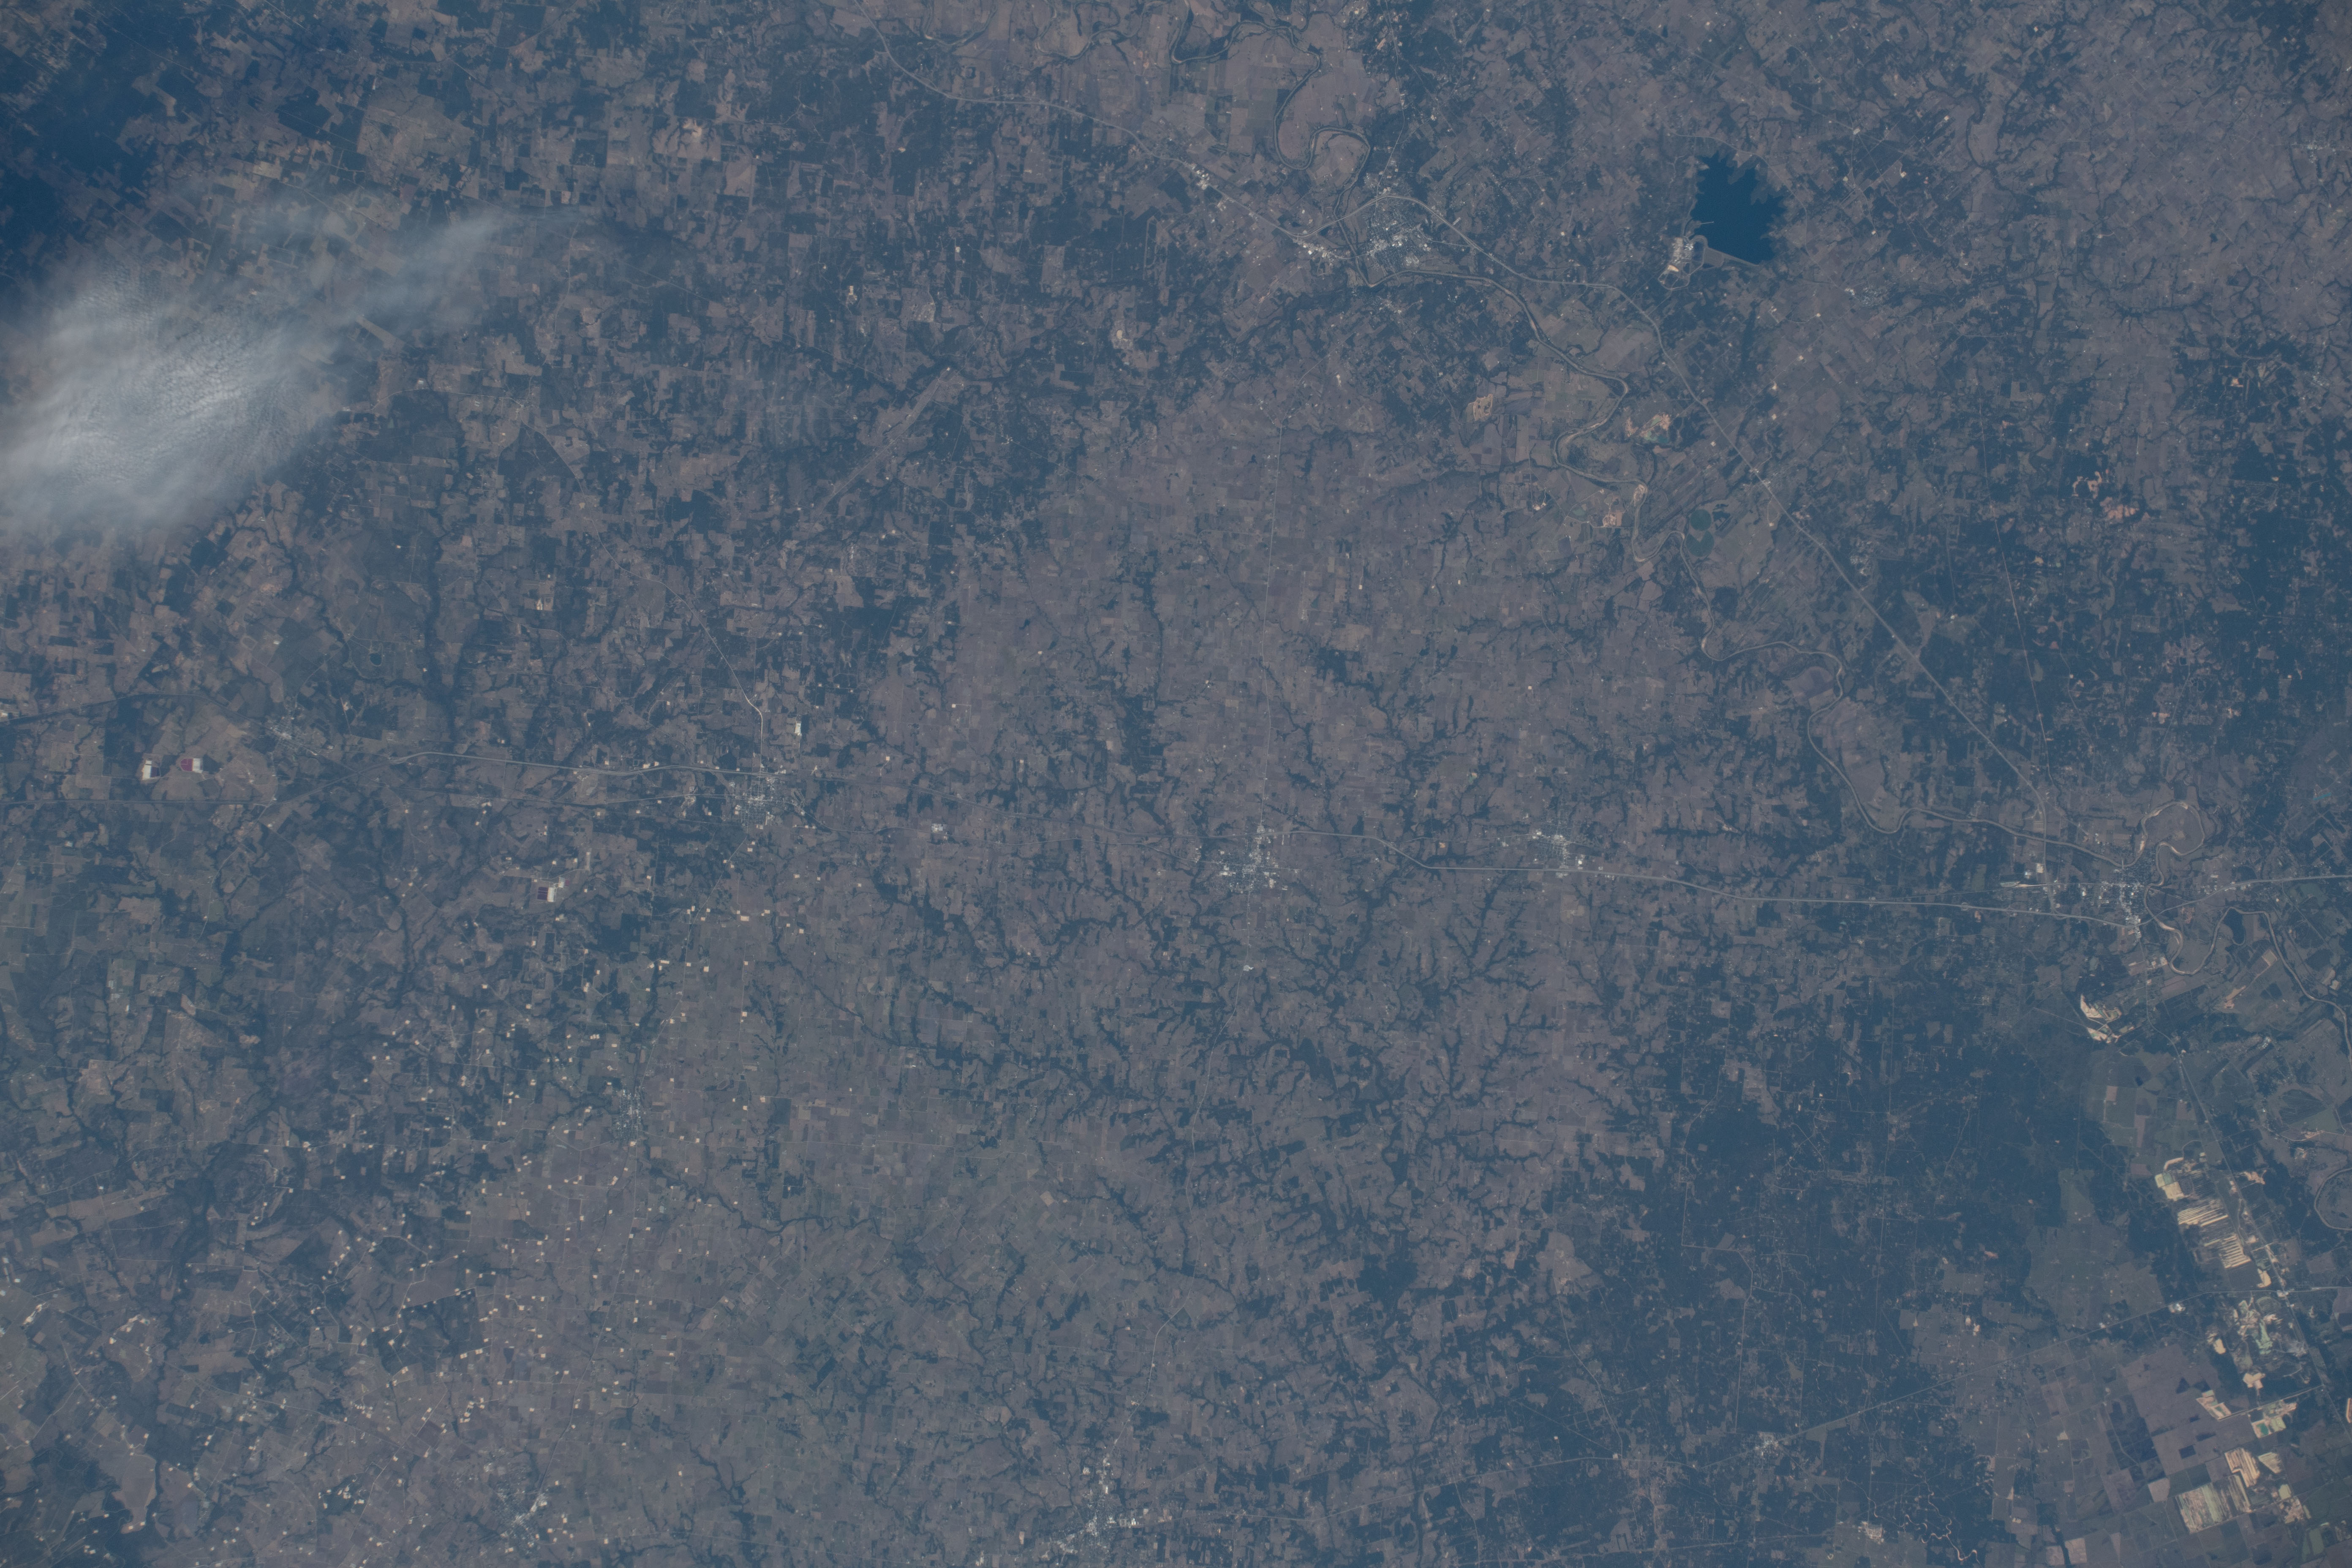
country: USA-TEXAS
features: NOT SPECIFIED, AGRICULTRAL FIELDS, LAKE FAYETTE
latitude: 29.7
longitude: -96.9
